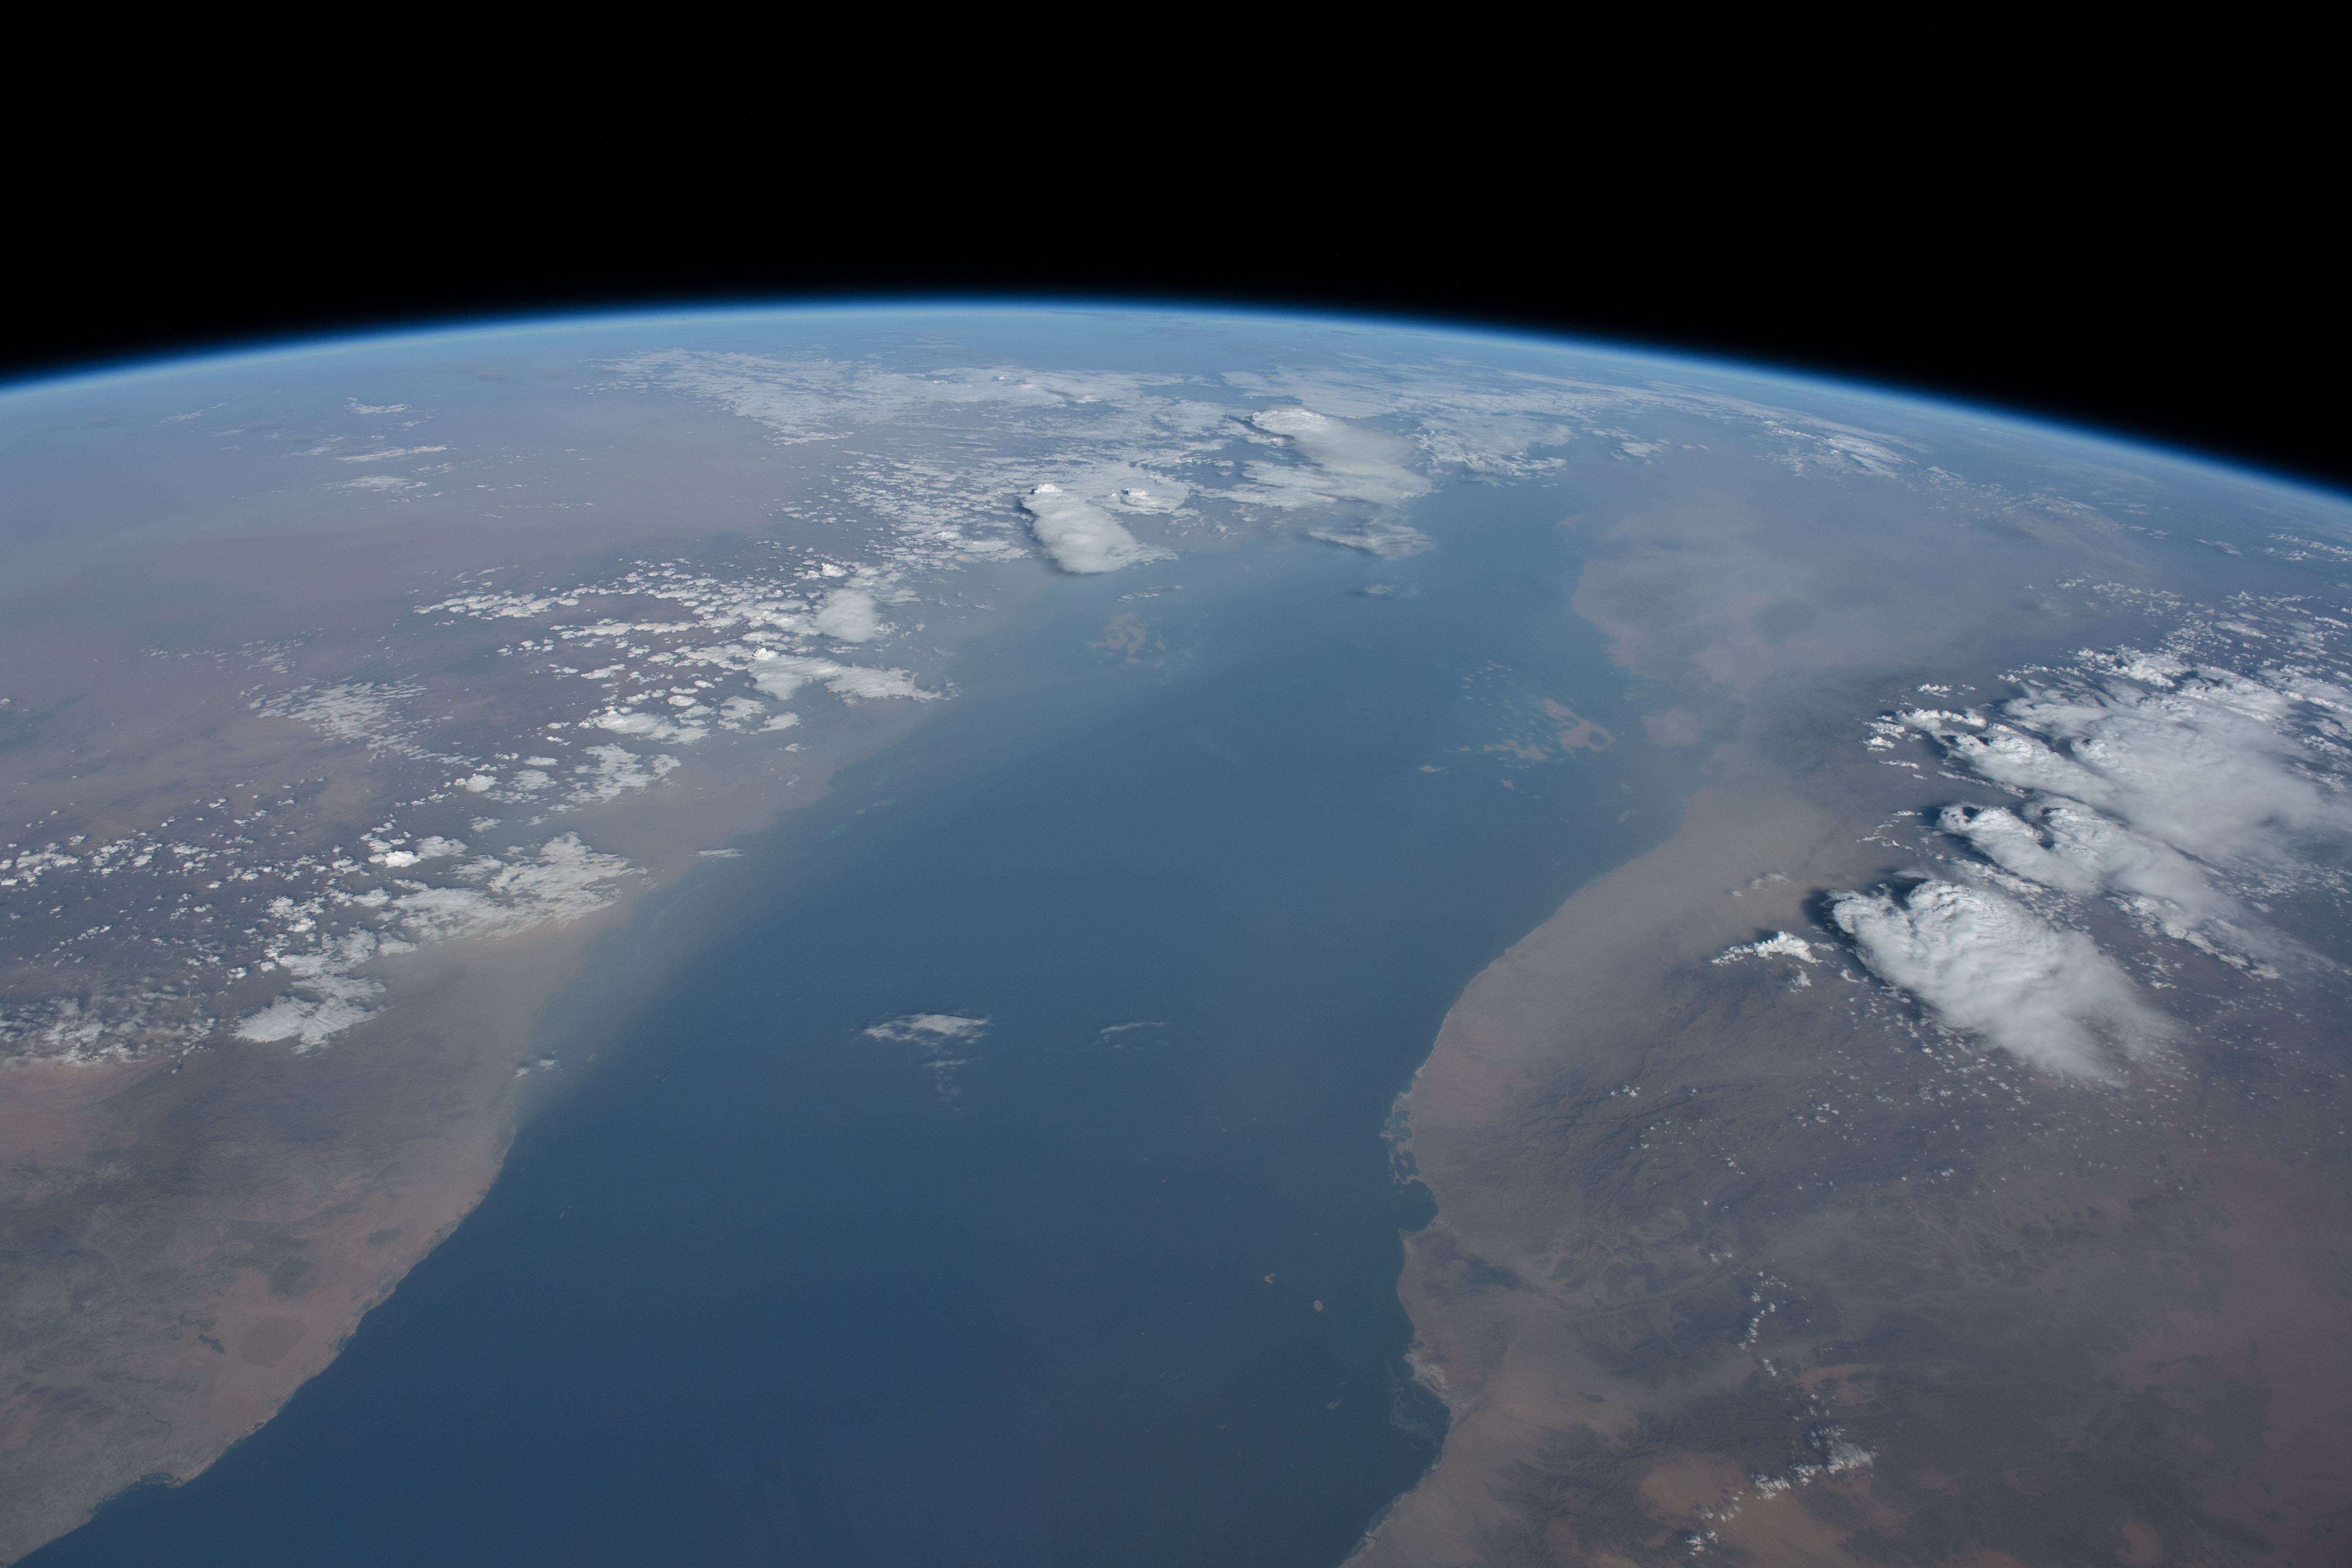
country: ERITREA
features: YEMEN, RED SEA, DAHLAK MARINE NATIONAL PARK, FARASAN ISLAND MARINE SANCTUARY, JAZIRAT JABAL ZAQAR, JABAL ALSABAYA, SAUDI ARABIA, EARTH LIMB
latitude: 17.5
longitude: 40.0
